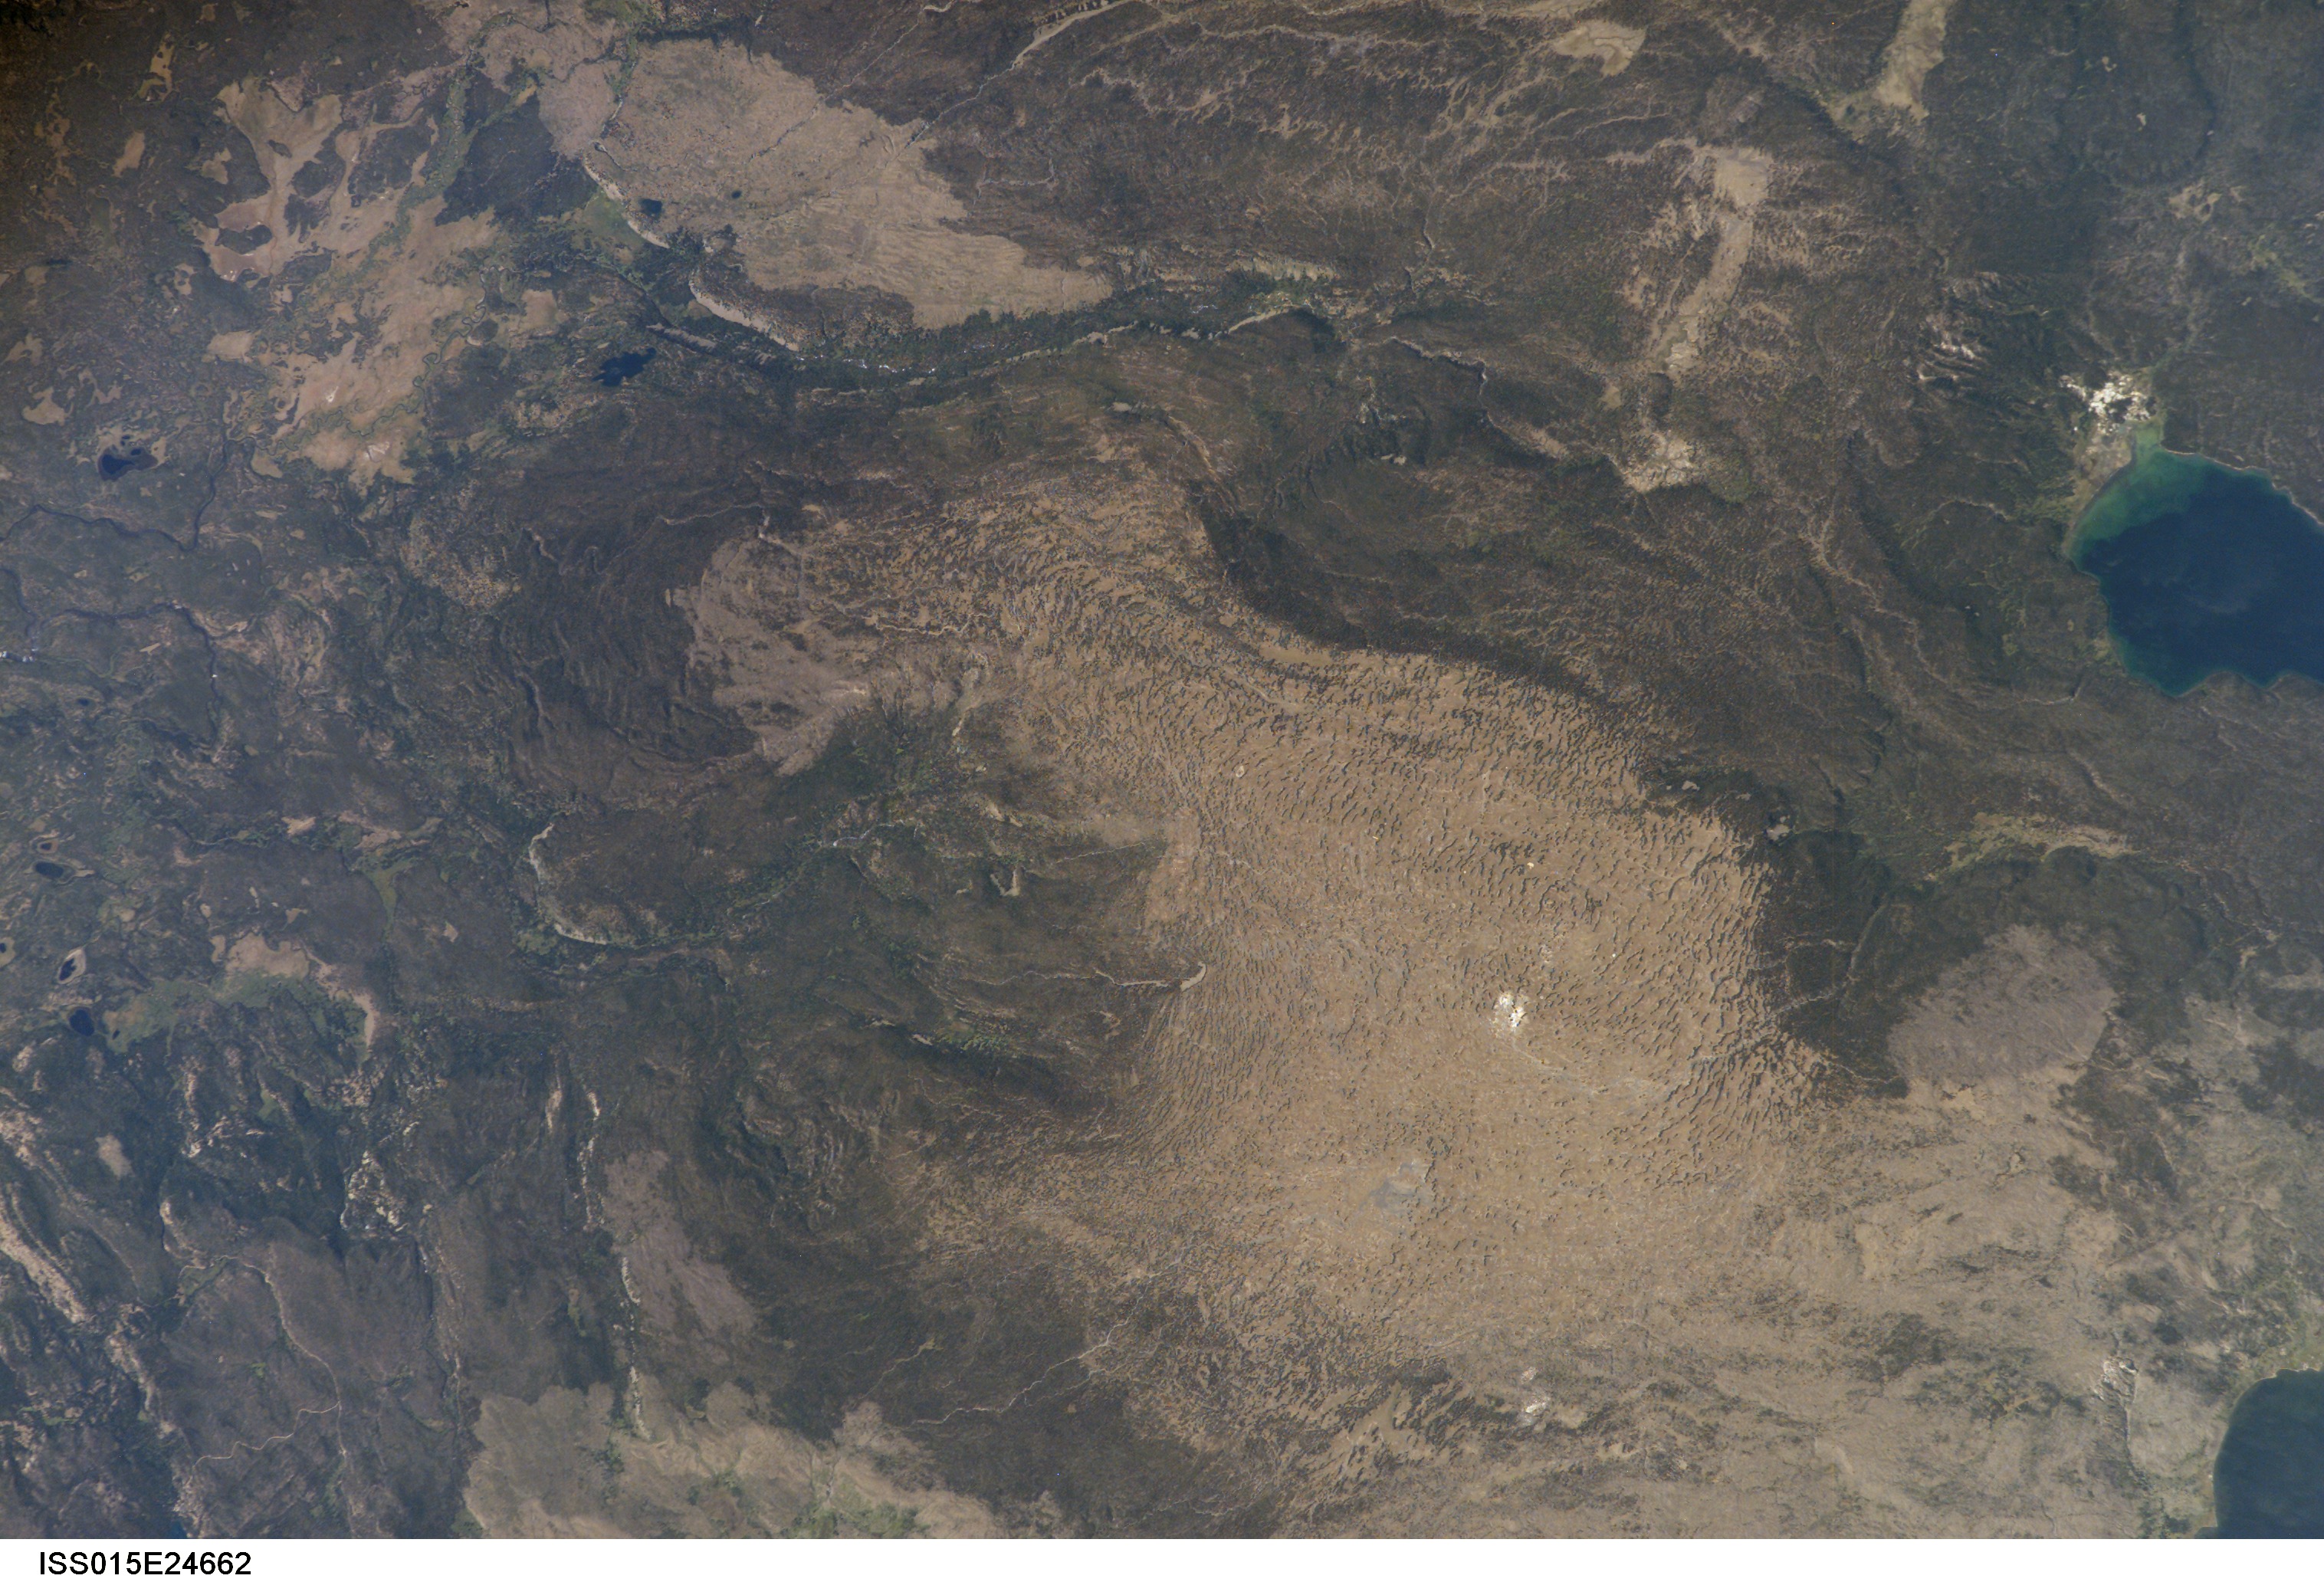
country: USA-WYOMING
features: PITCHSTONE PLAT., LAKES, FOR.
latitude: 44.3
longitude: -110.8
